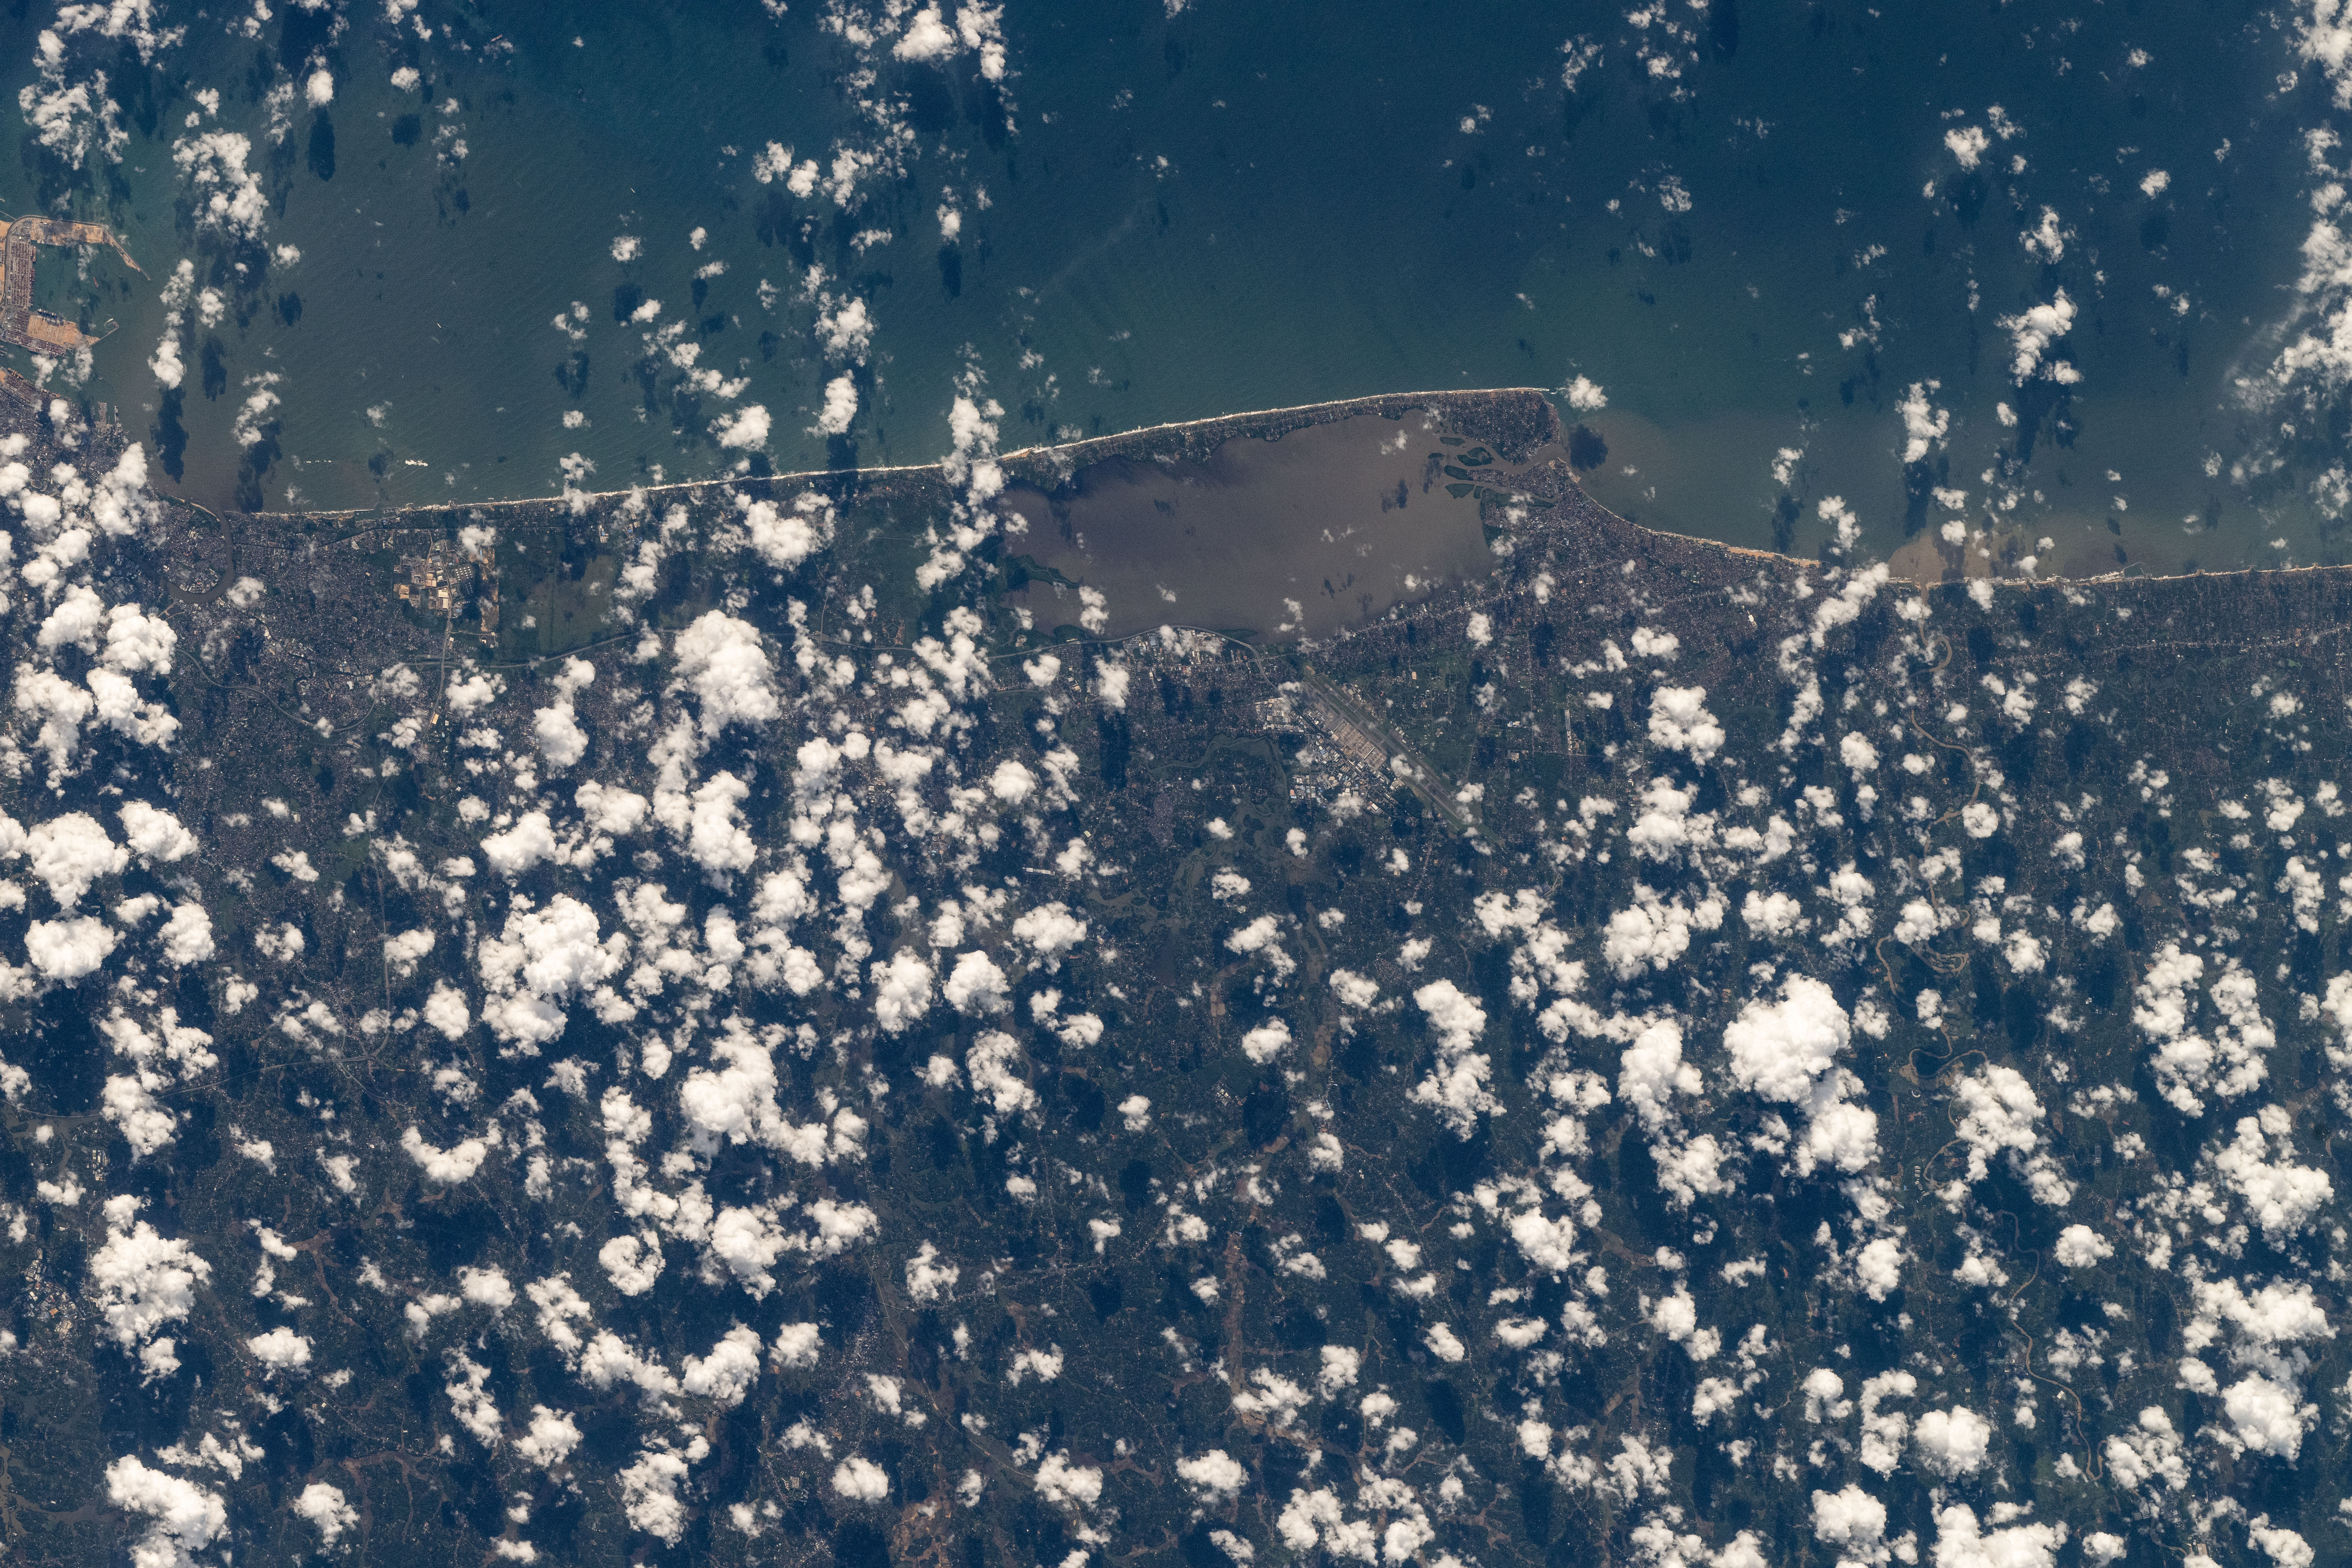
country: SRI LANKA
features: NEGOMBO LAGOON, NEGOMBO, KATUNAYAKE, DANDUGAMA, WALLAWATTA, MAHA RIVER
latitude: 7.1
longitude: 79.9
